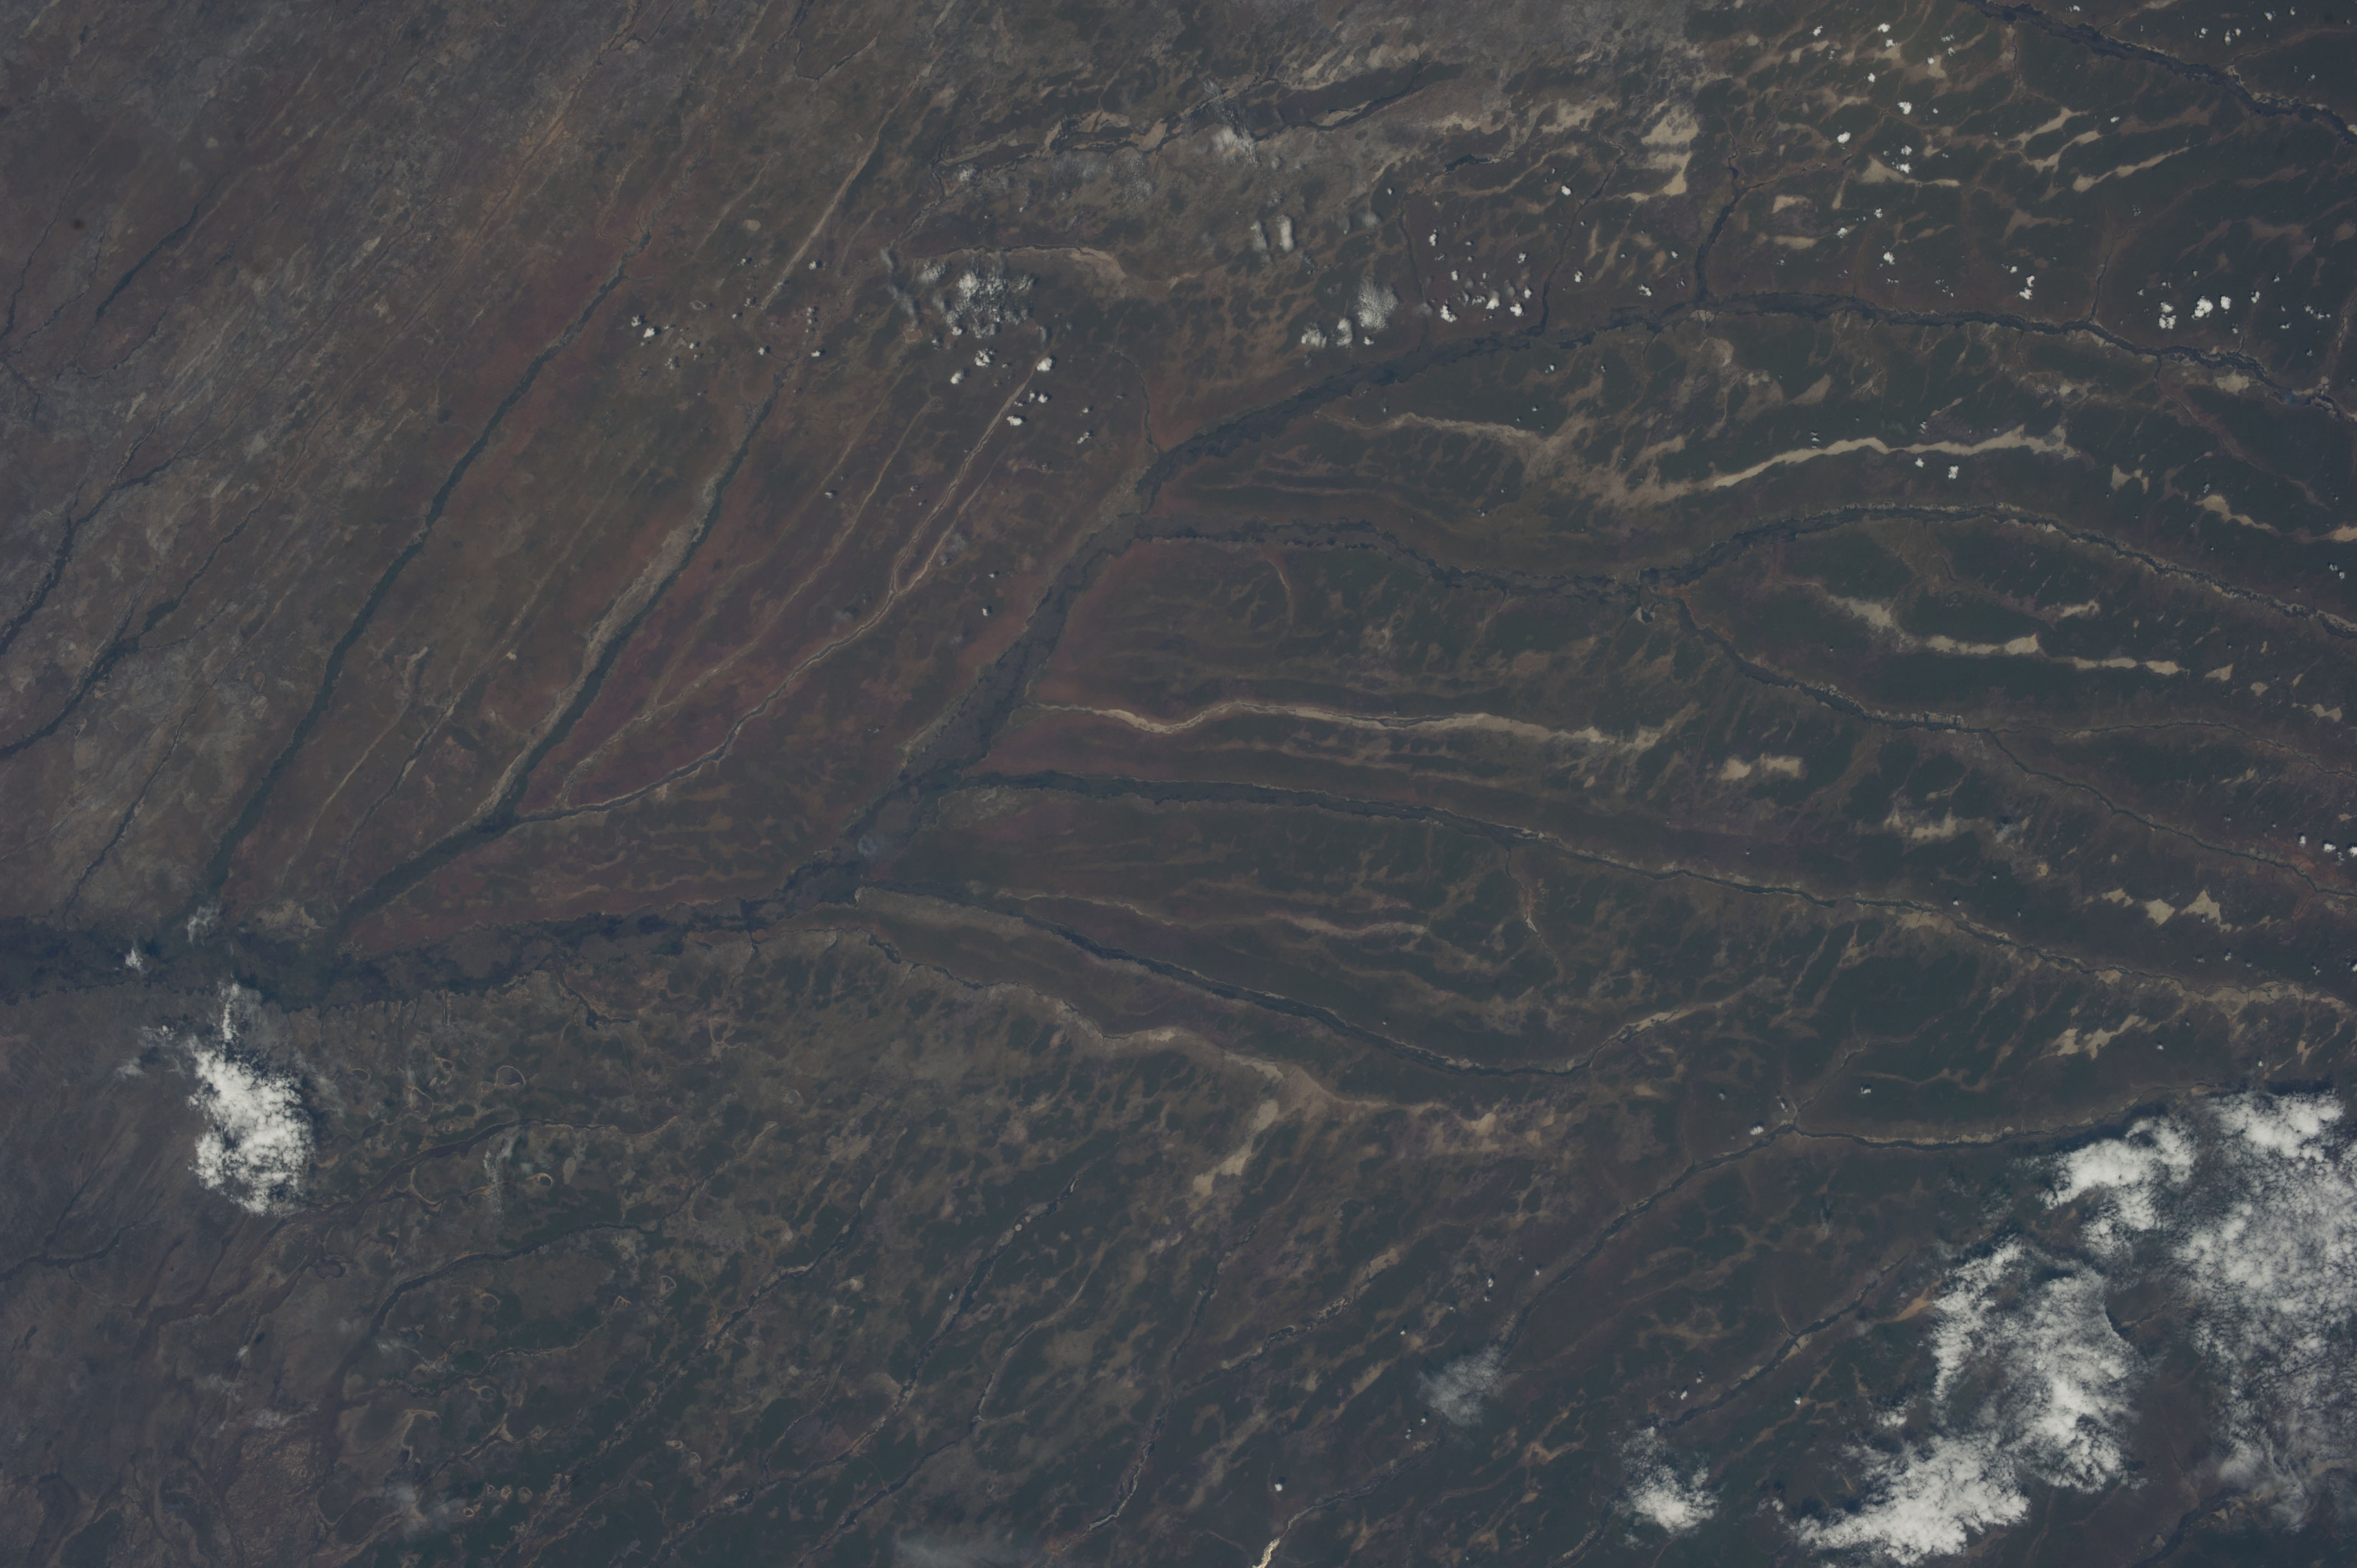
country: ANGOLA
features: RAINFOREST, CUANDO RIVER, MASHI RIVER
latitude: -14.6
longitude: 20.5
